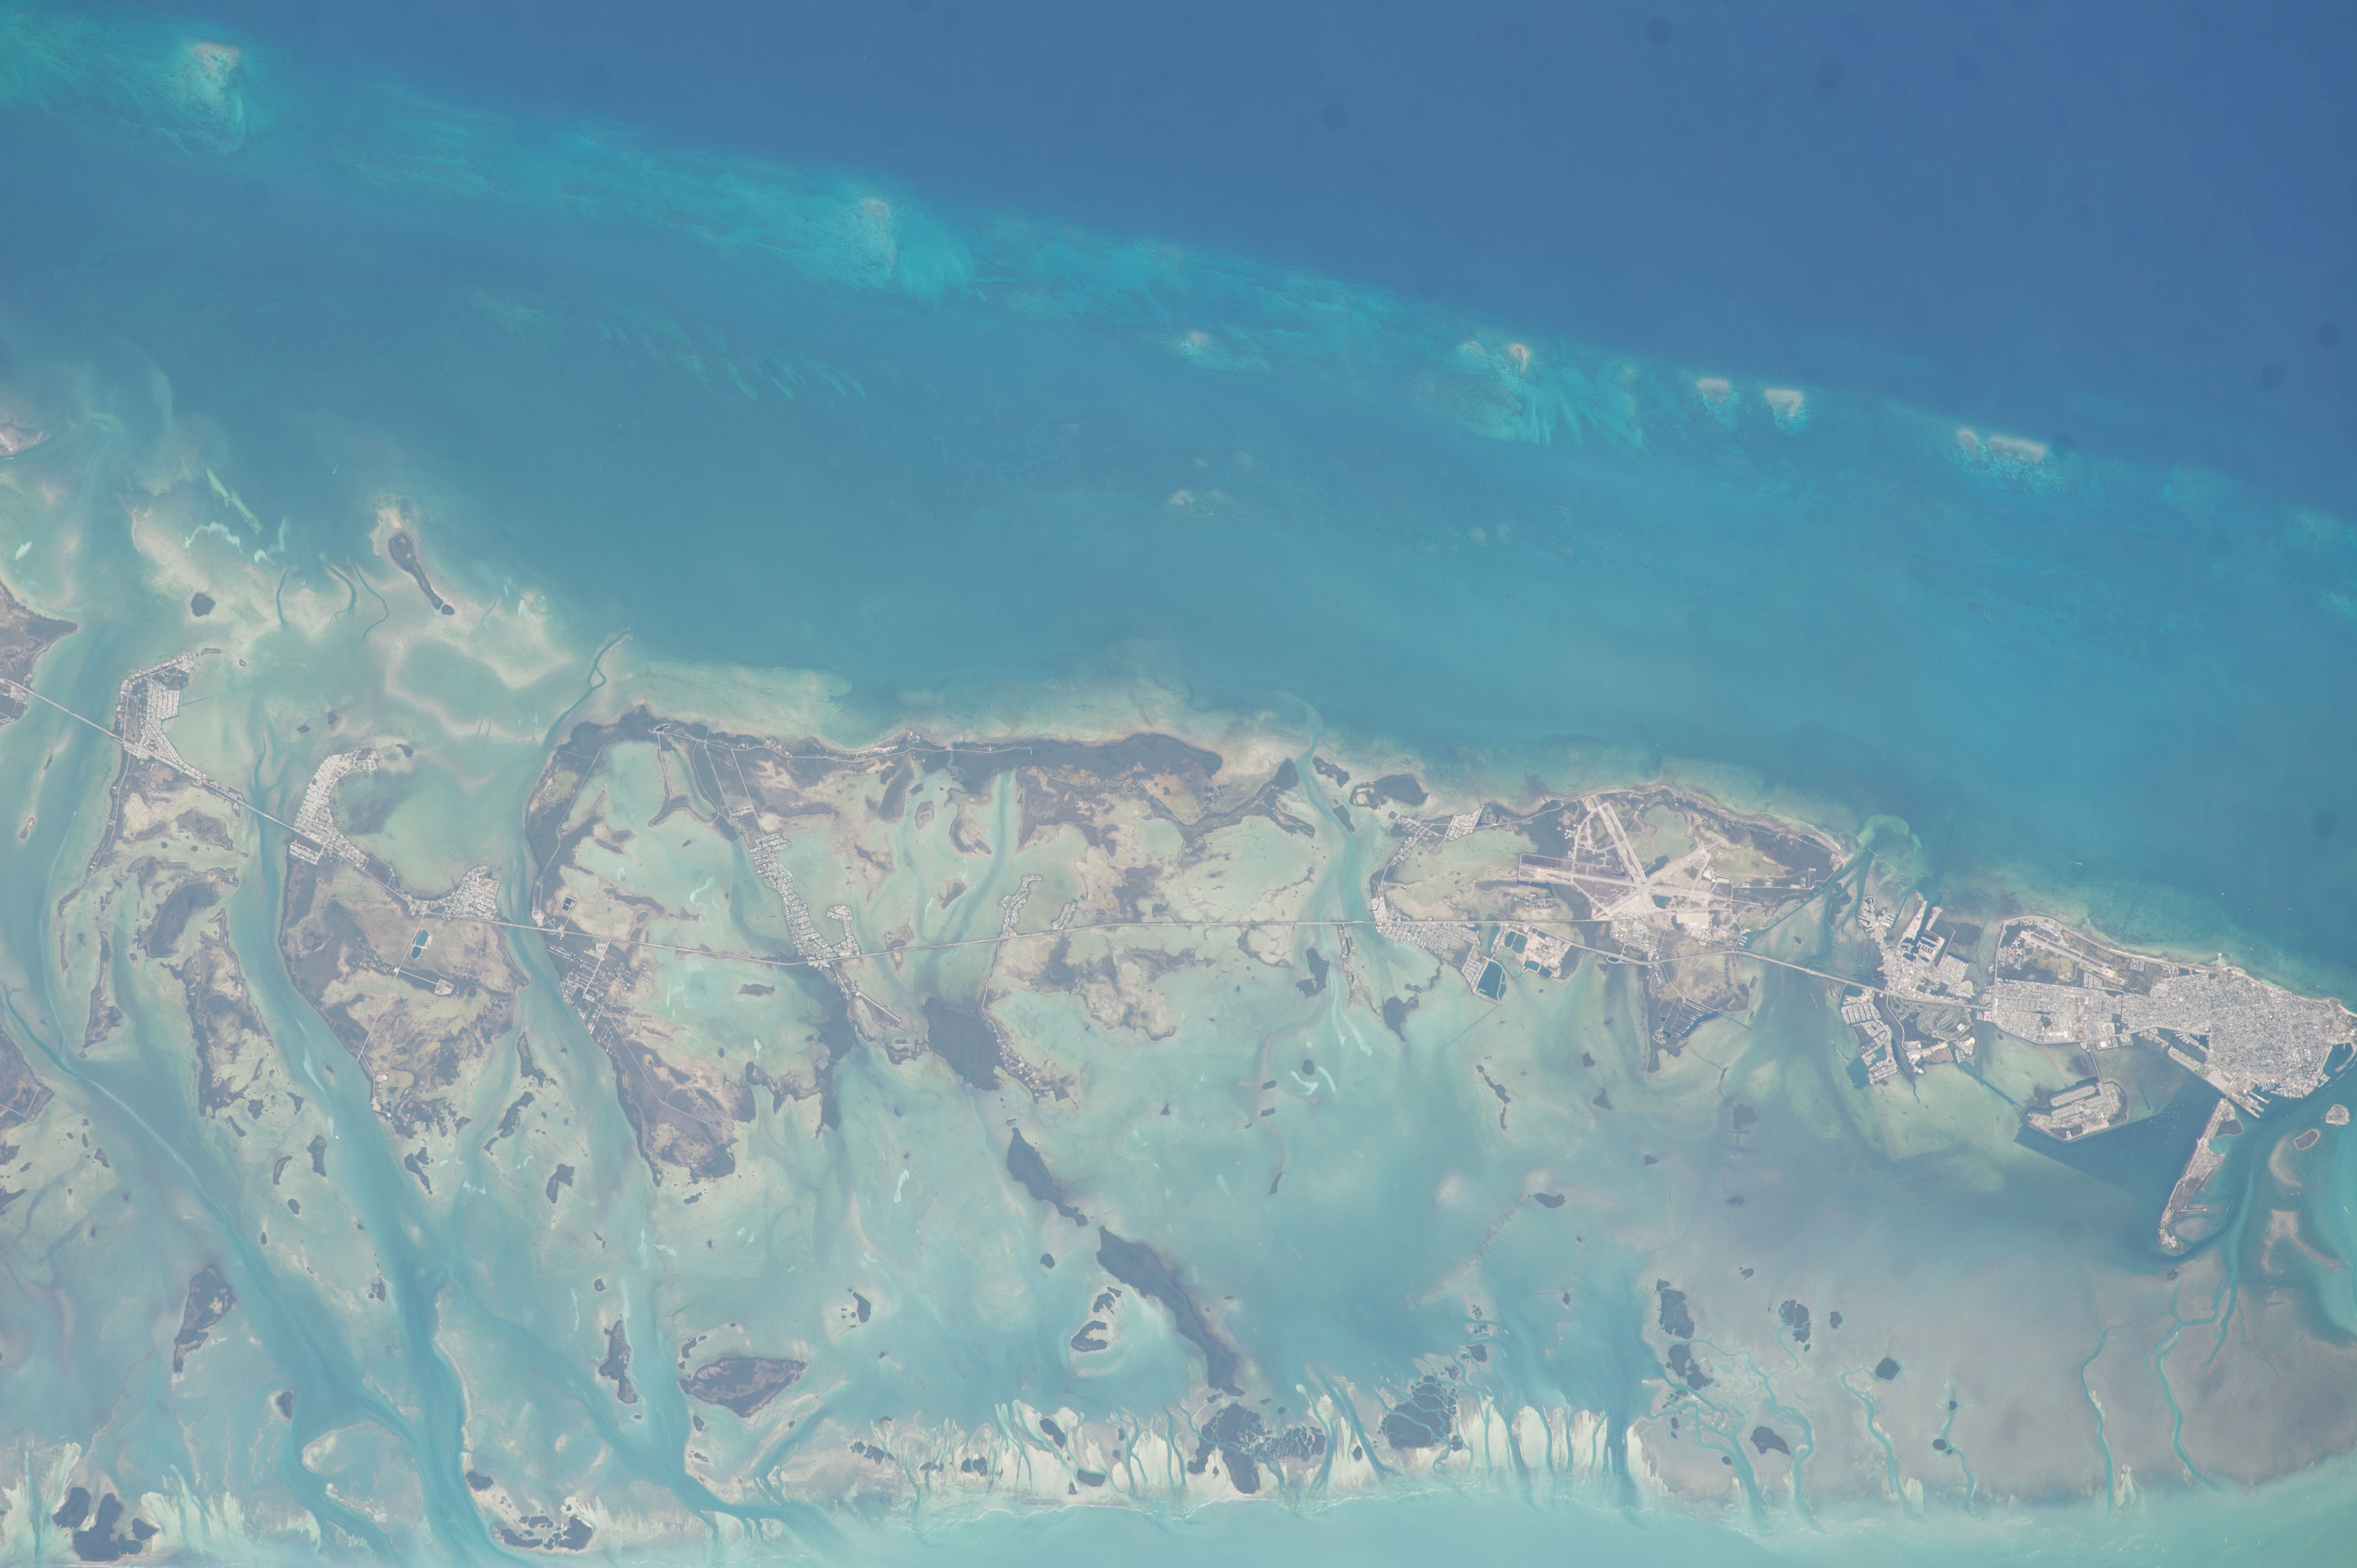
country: USA-FLORIDA
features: FLORIDA KEYS, KEY WEST, NAVAL AIR STATION KEY WEST, GULF OF MEXICO
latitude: 24.6
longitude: -81.6
